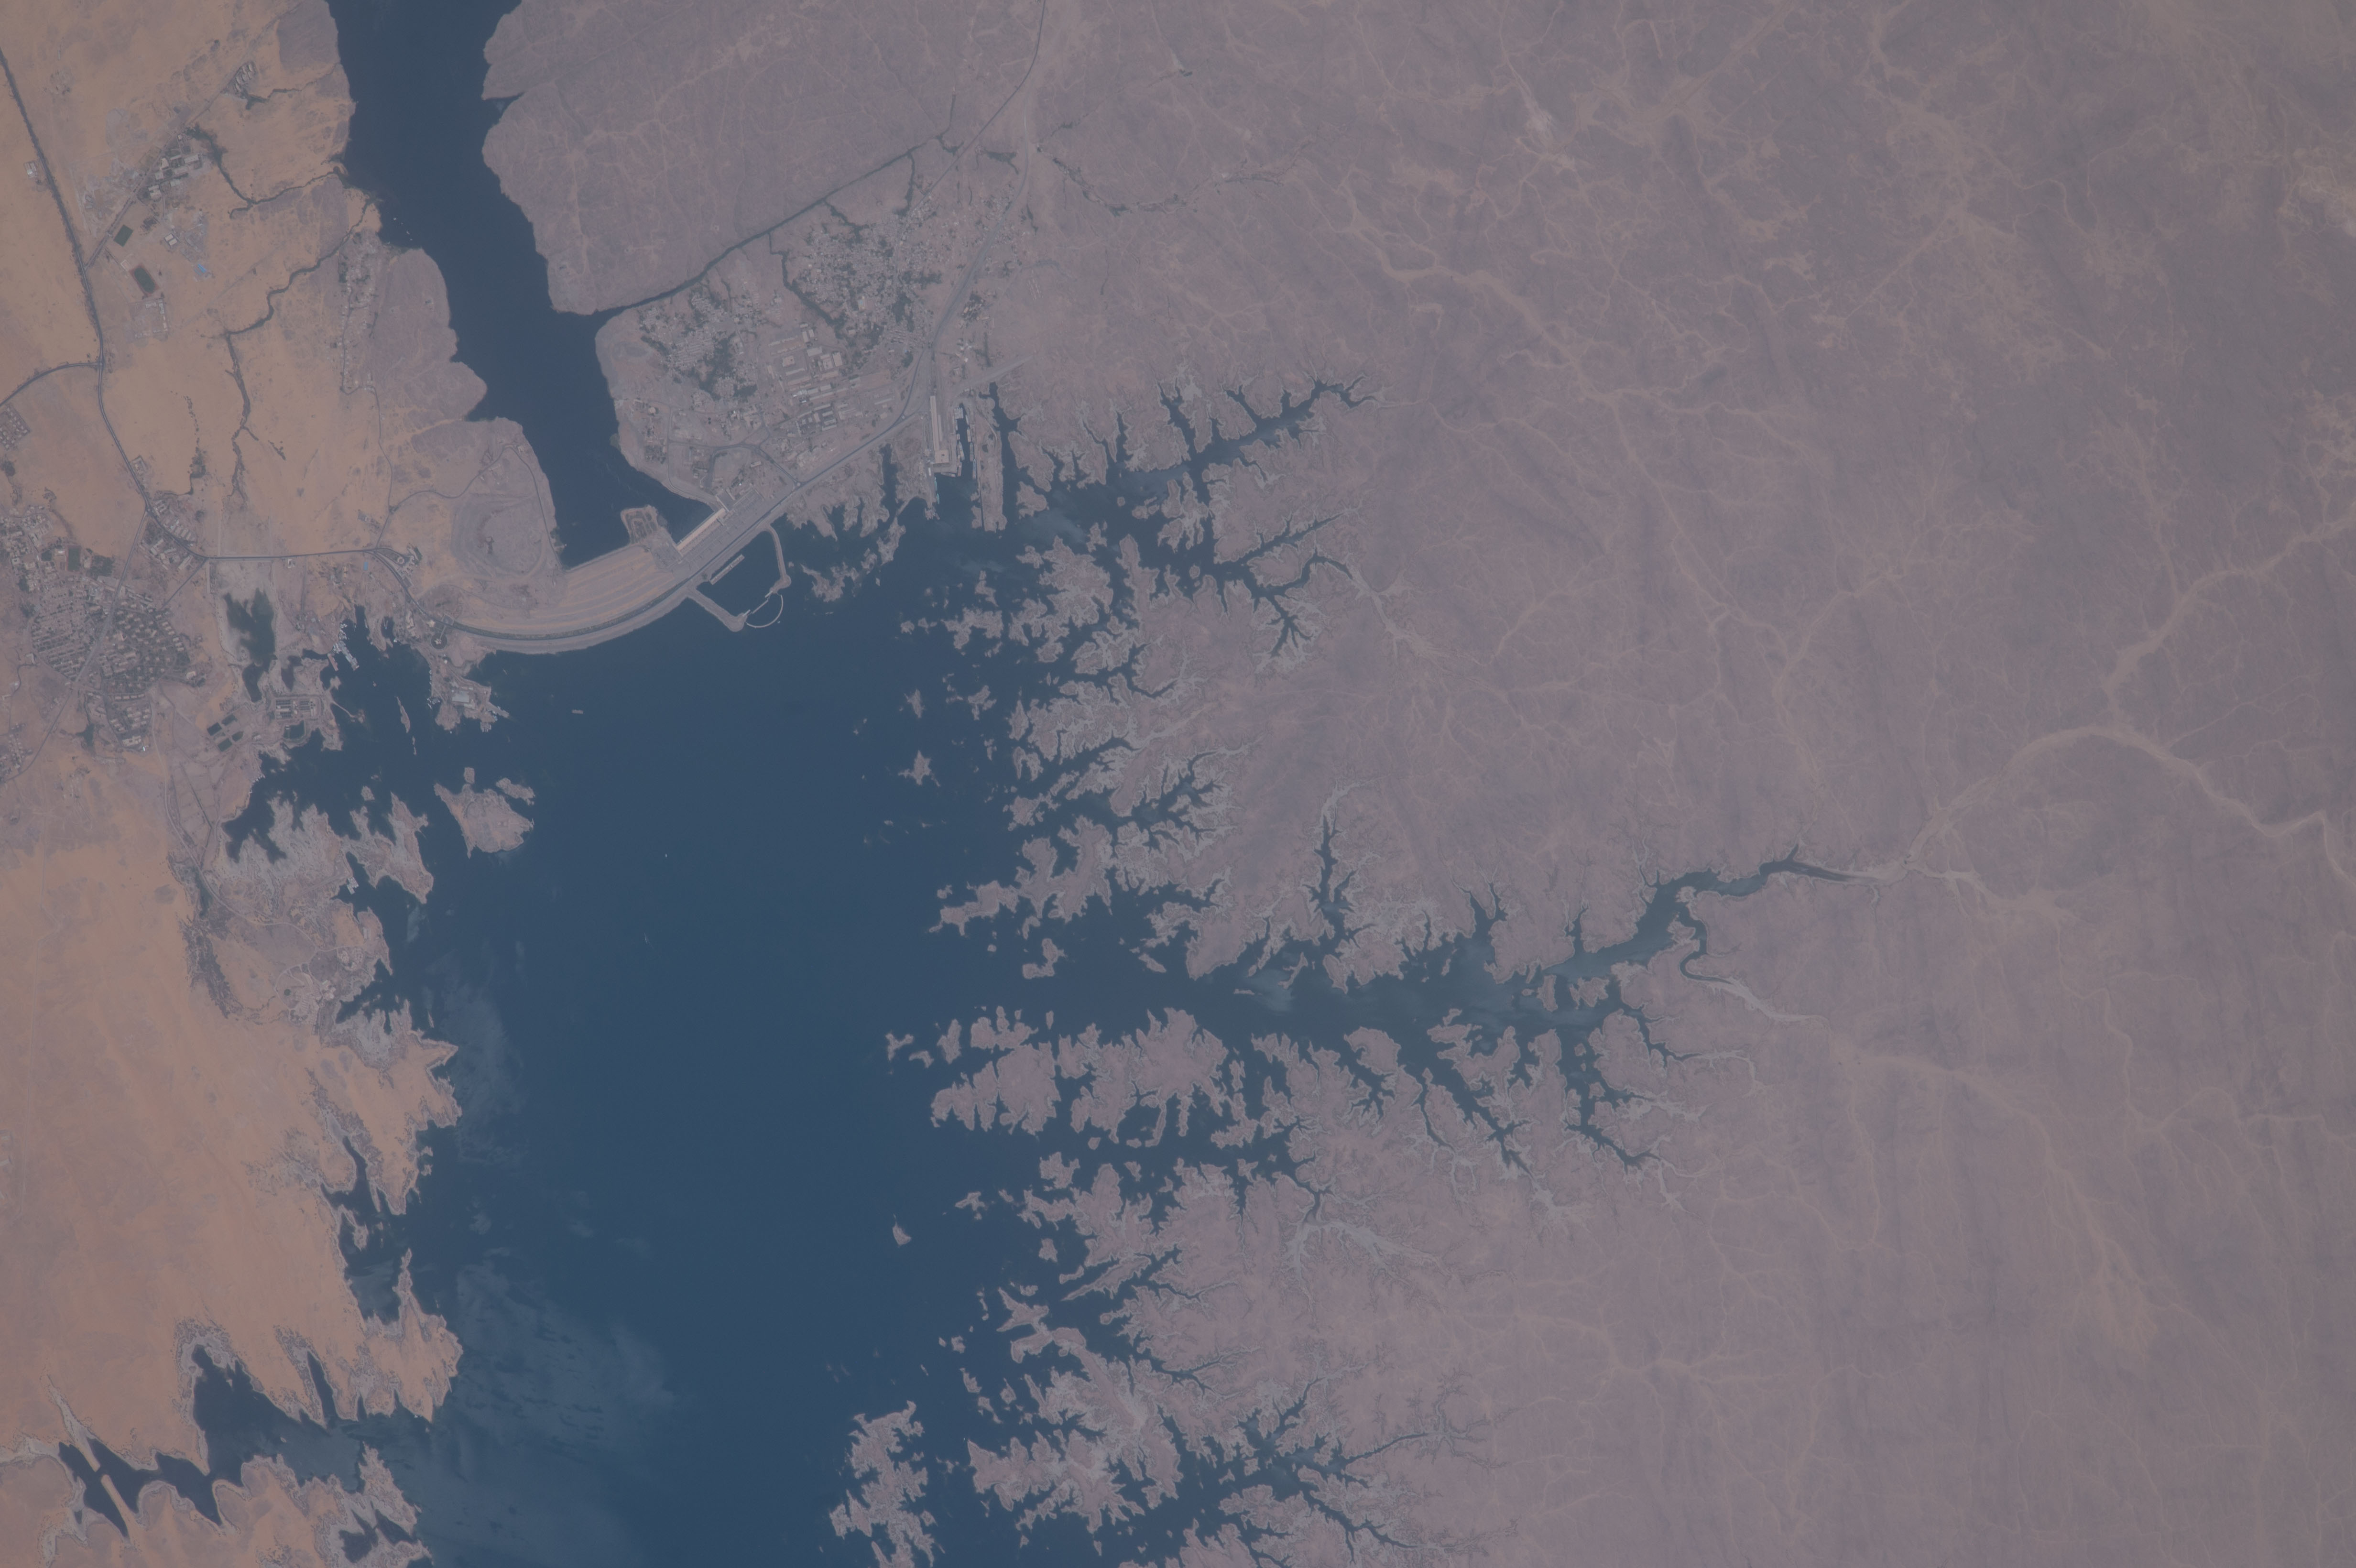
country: EGYPT
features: NILE RIVER, LAKE NASSER, ASWAN DAM, ASWAN-ABU SIMBEL ROAD, EASTERN DESERT
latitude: 23.9
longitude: 32.9
